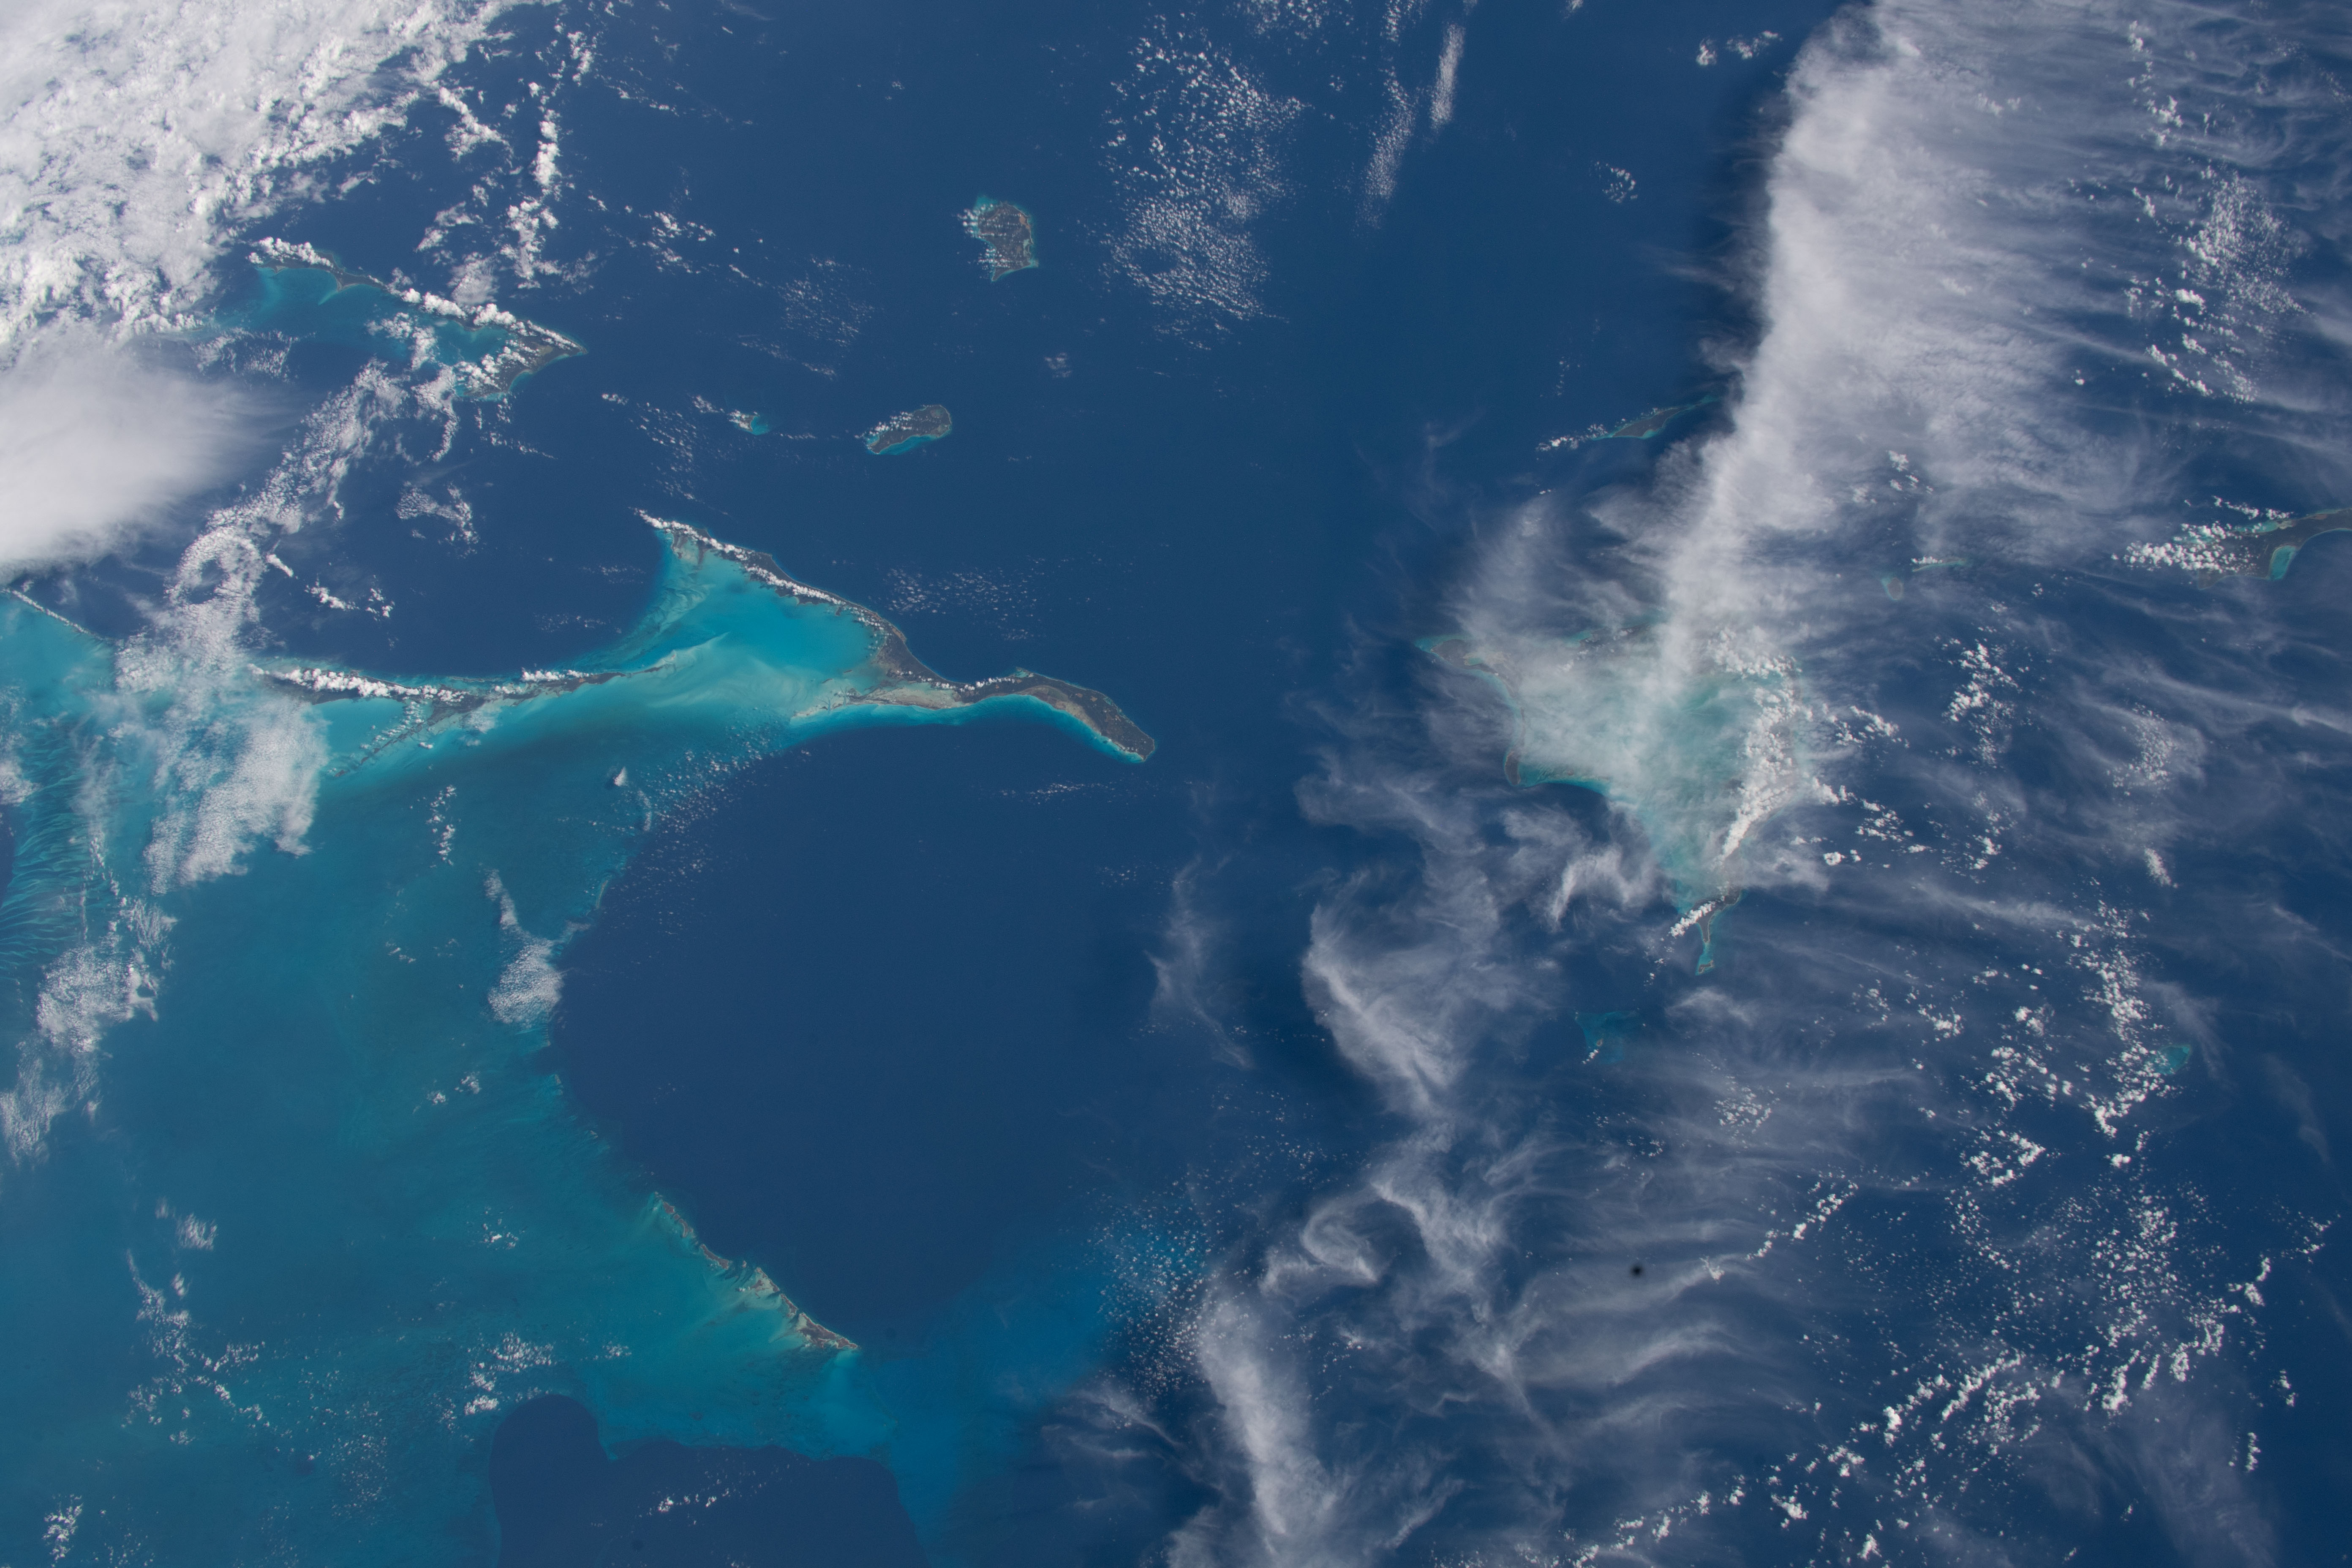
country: BAHAMAS
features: LONG ISLAND, CROOKED ISLAND, RUM CAY ISLAND
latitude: 23.0
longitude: -75.0
